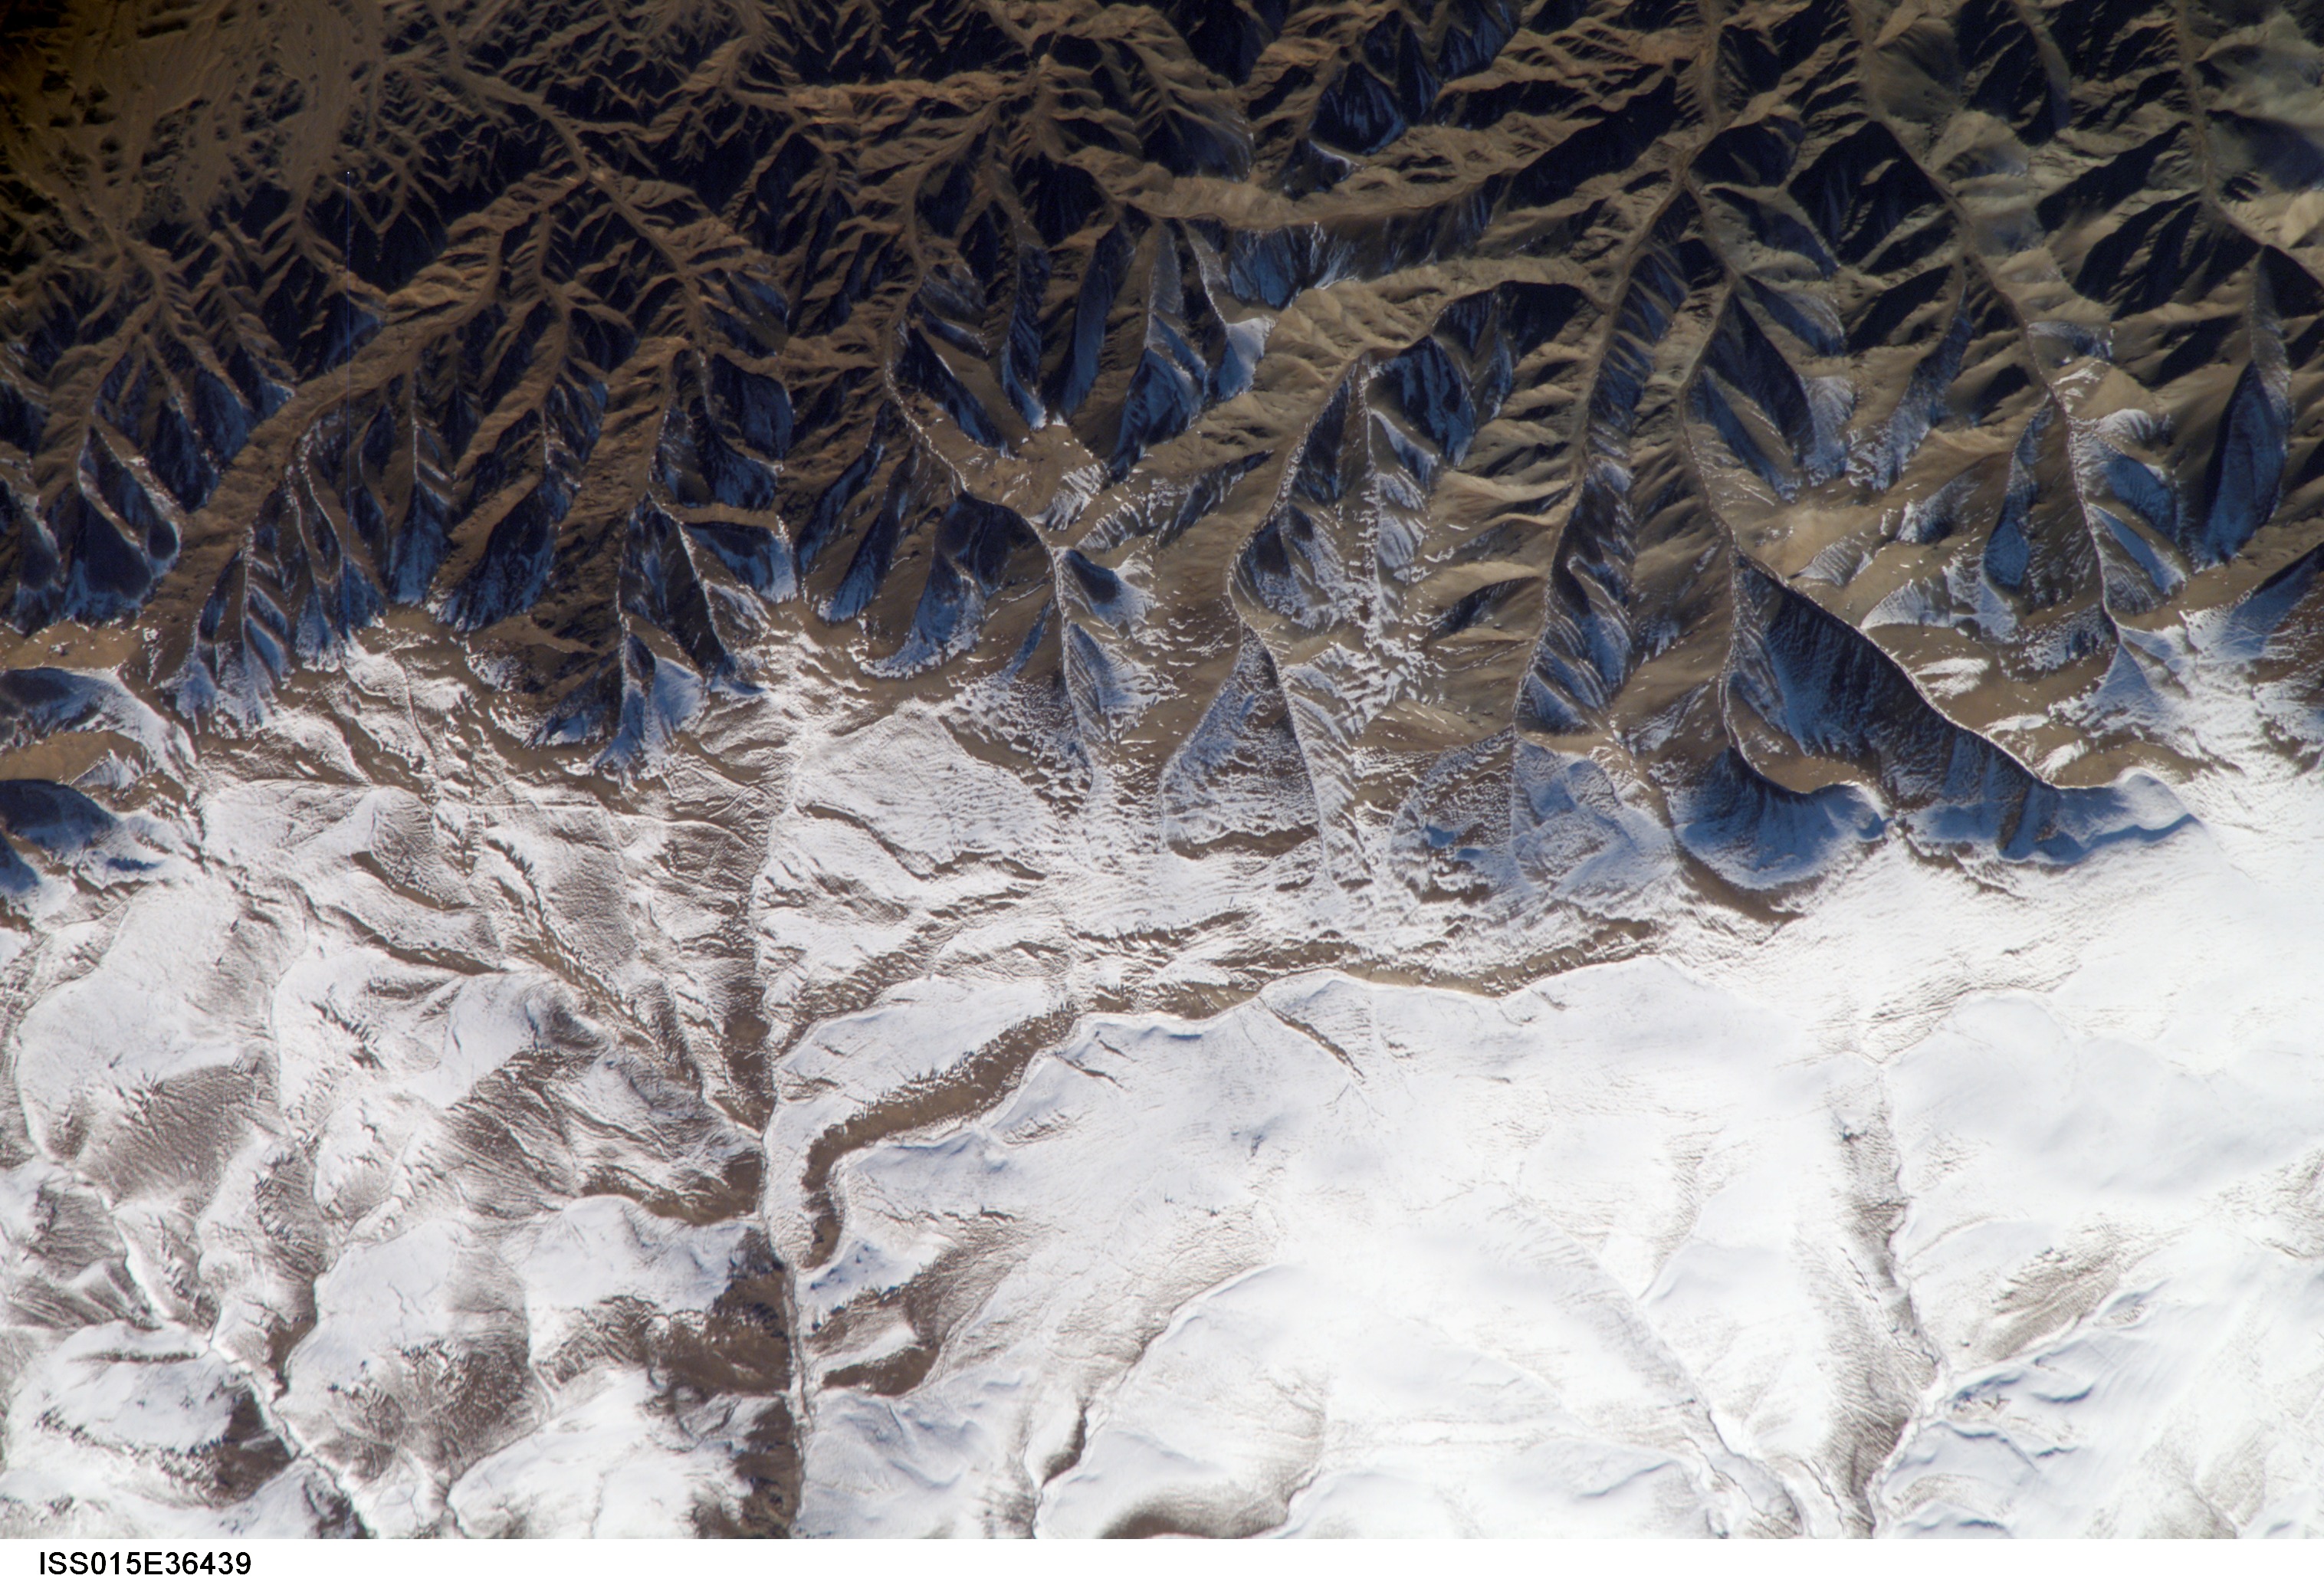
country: CHINA
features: MT. AREA NE. OF NANSHANKOU, R.
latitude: 43.4
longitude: 94.0
